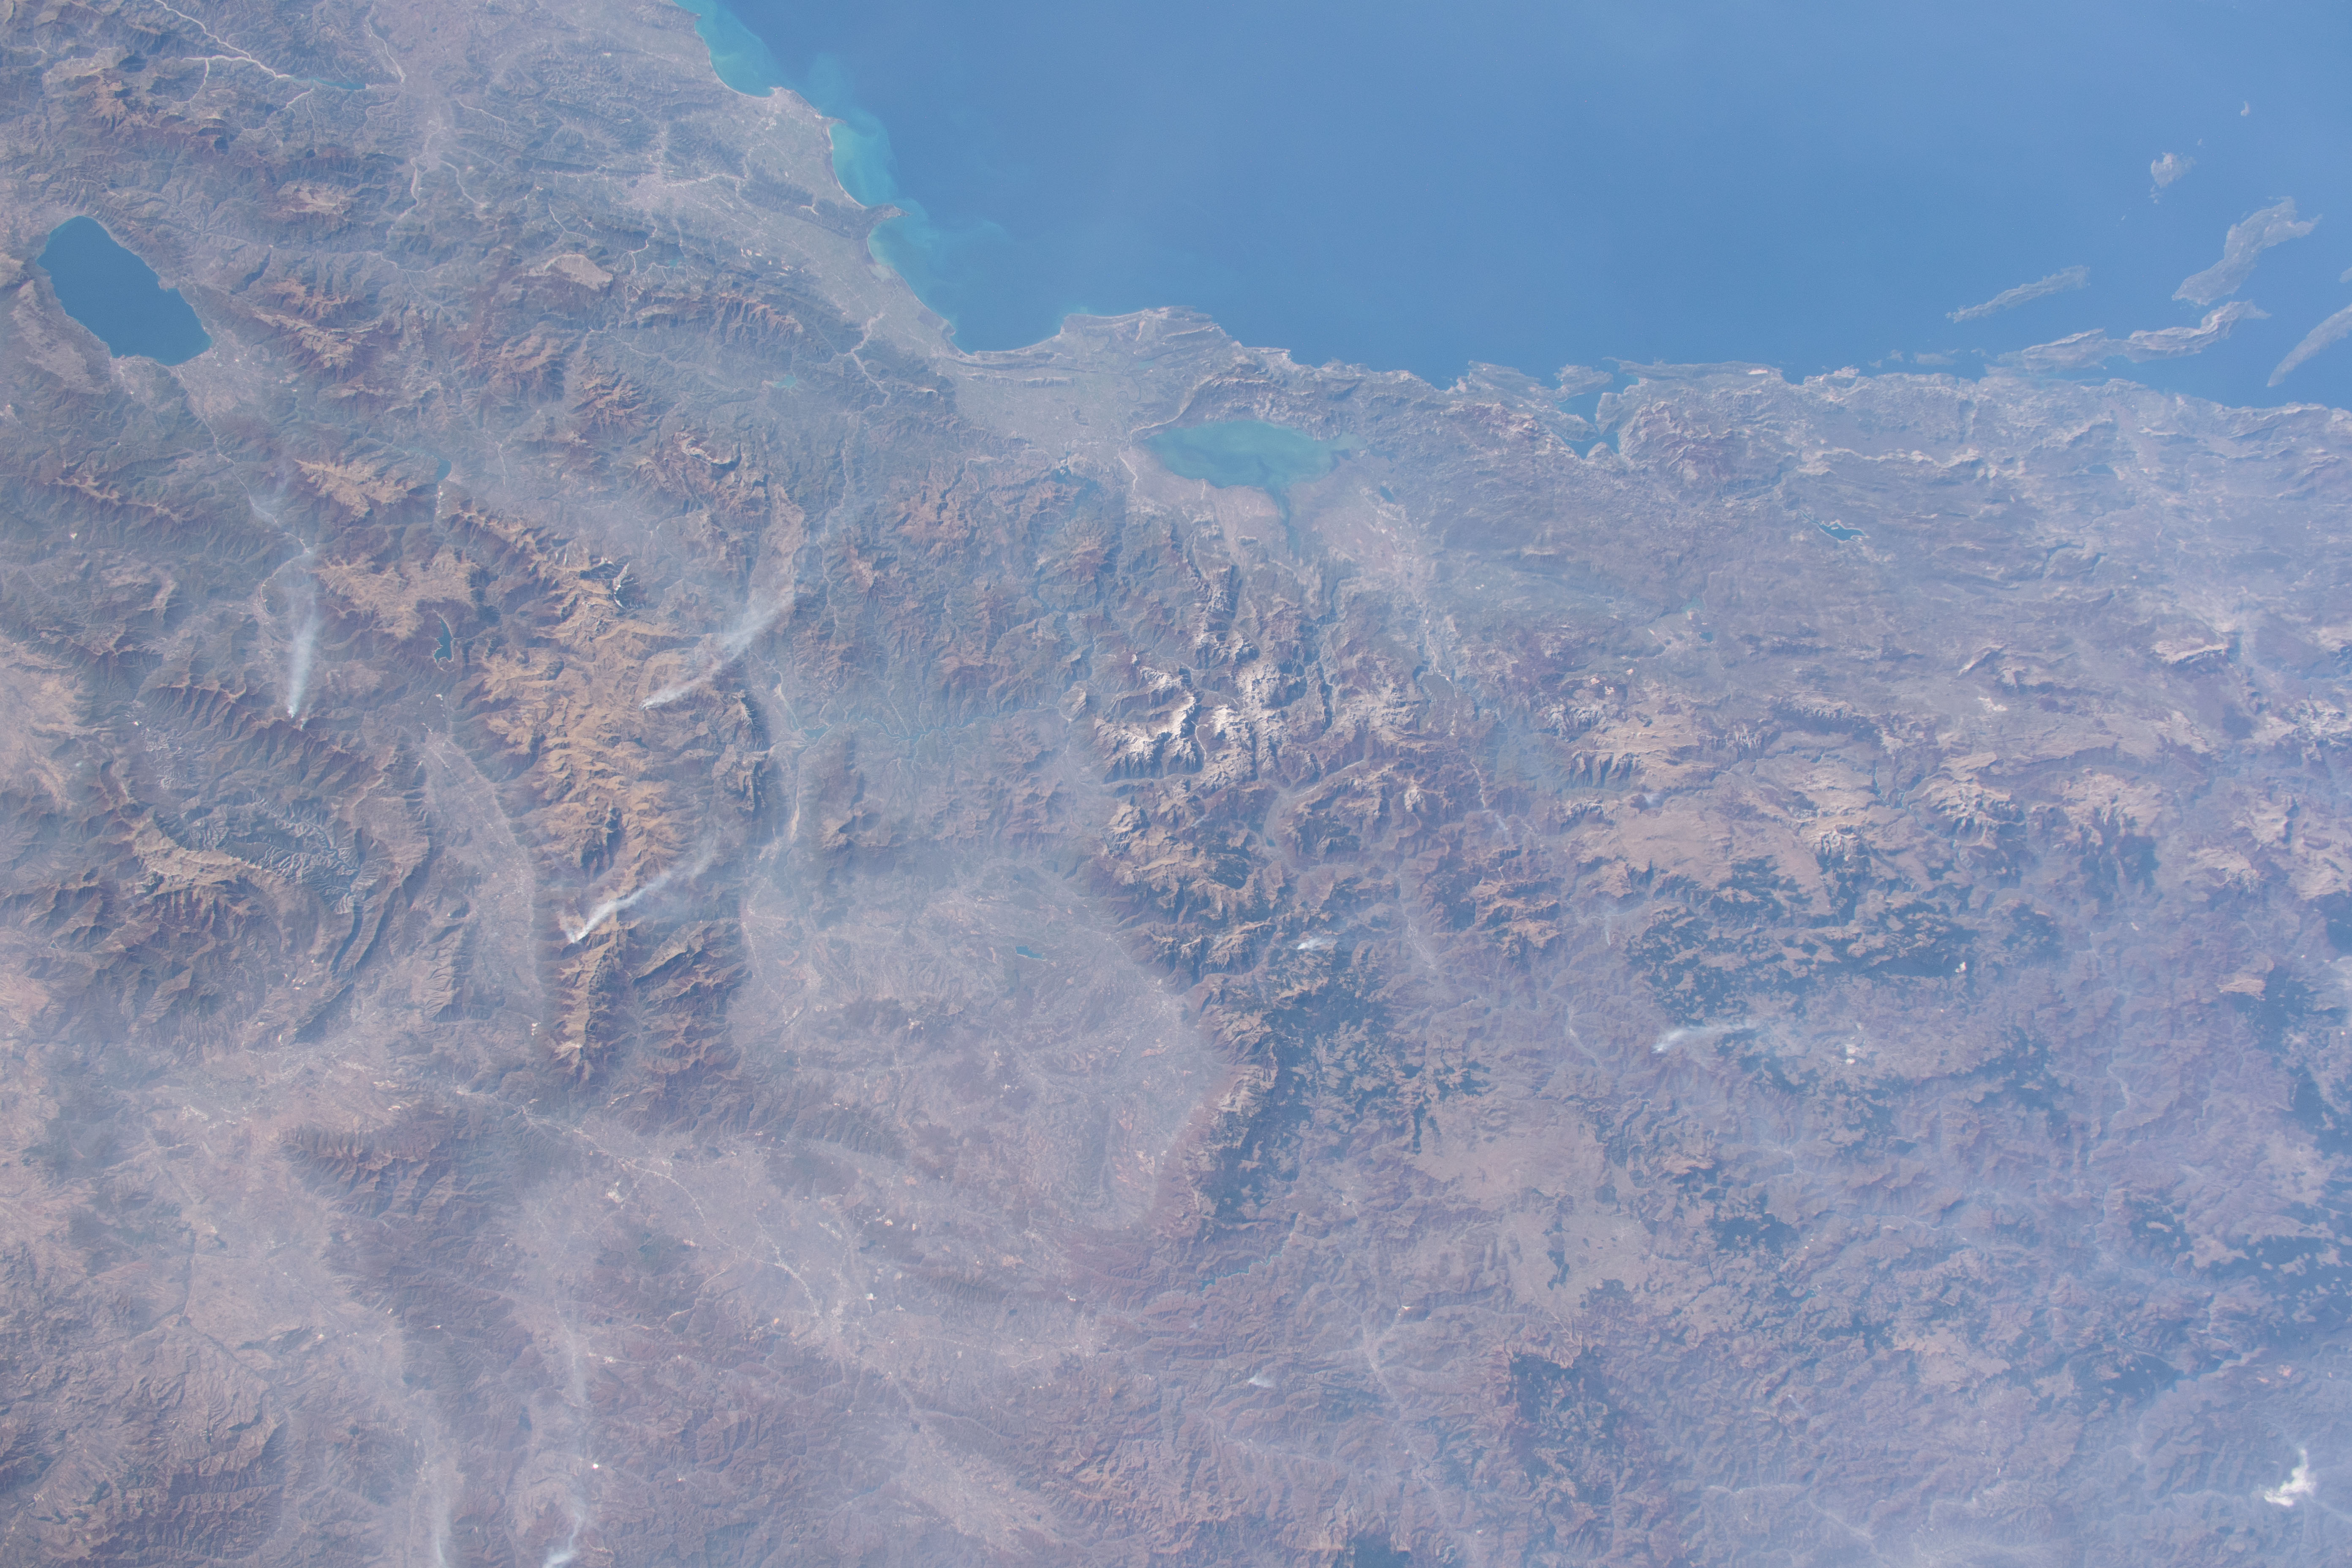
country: ALBANIA
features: MONTENEGRO, TIRANA, ADRIATIC SEA, SCUTARI LAKE, LAKE OHRID
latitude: 42.5
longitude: 20.0
